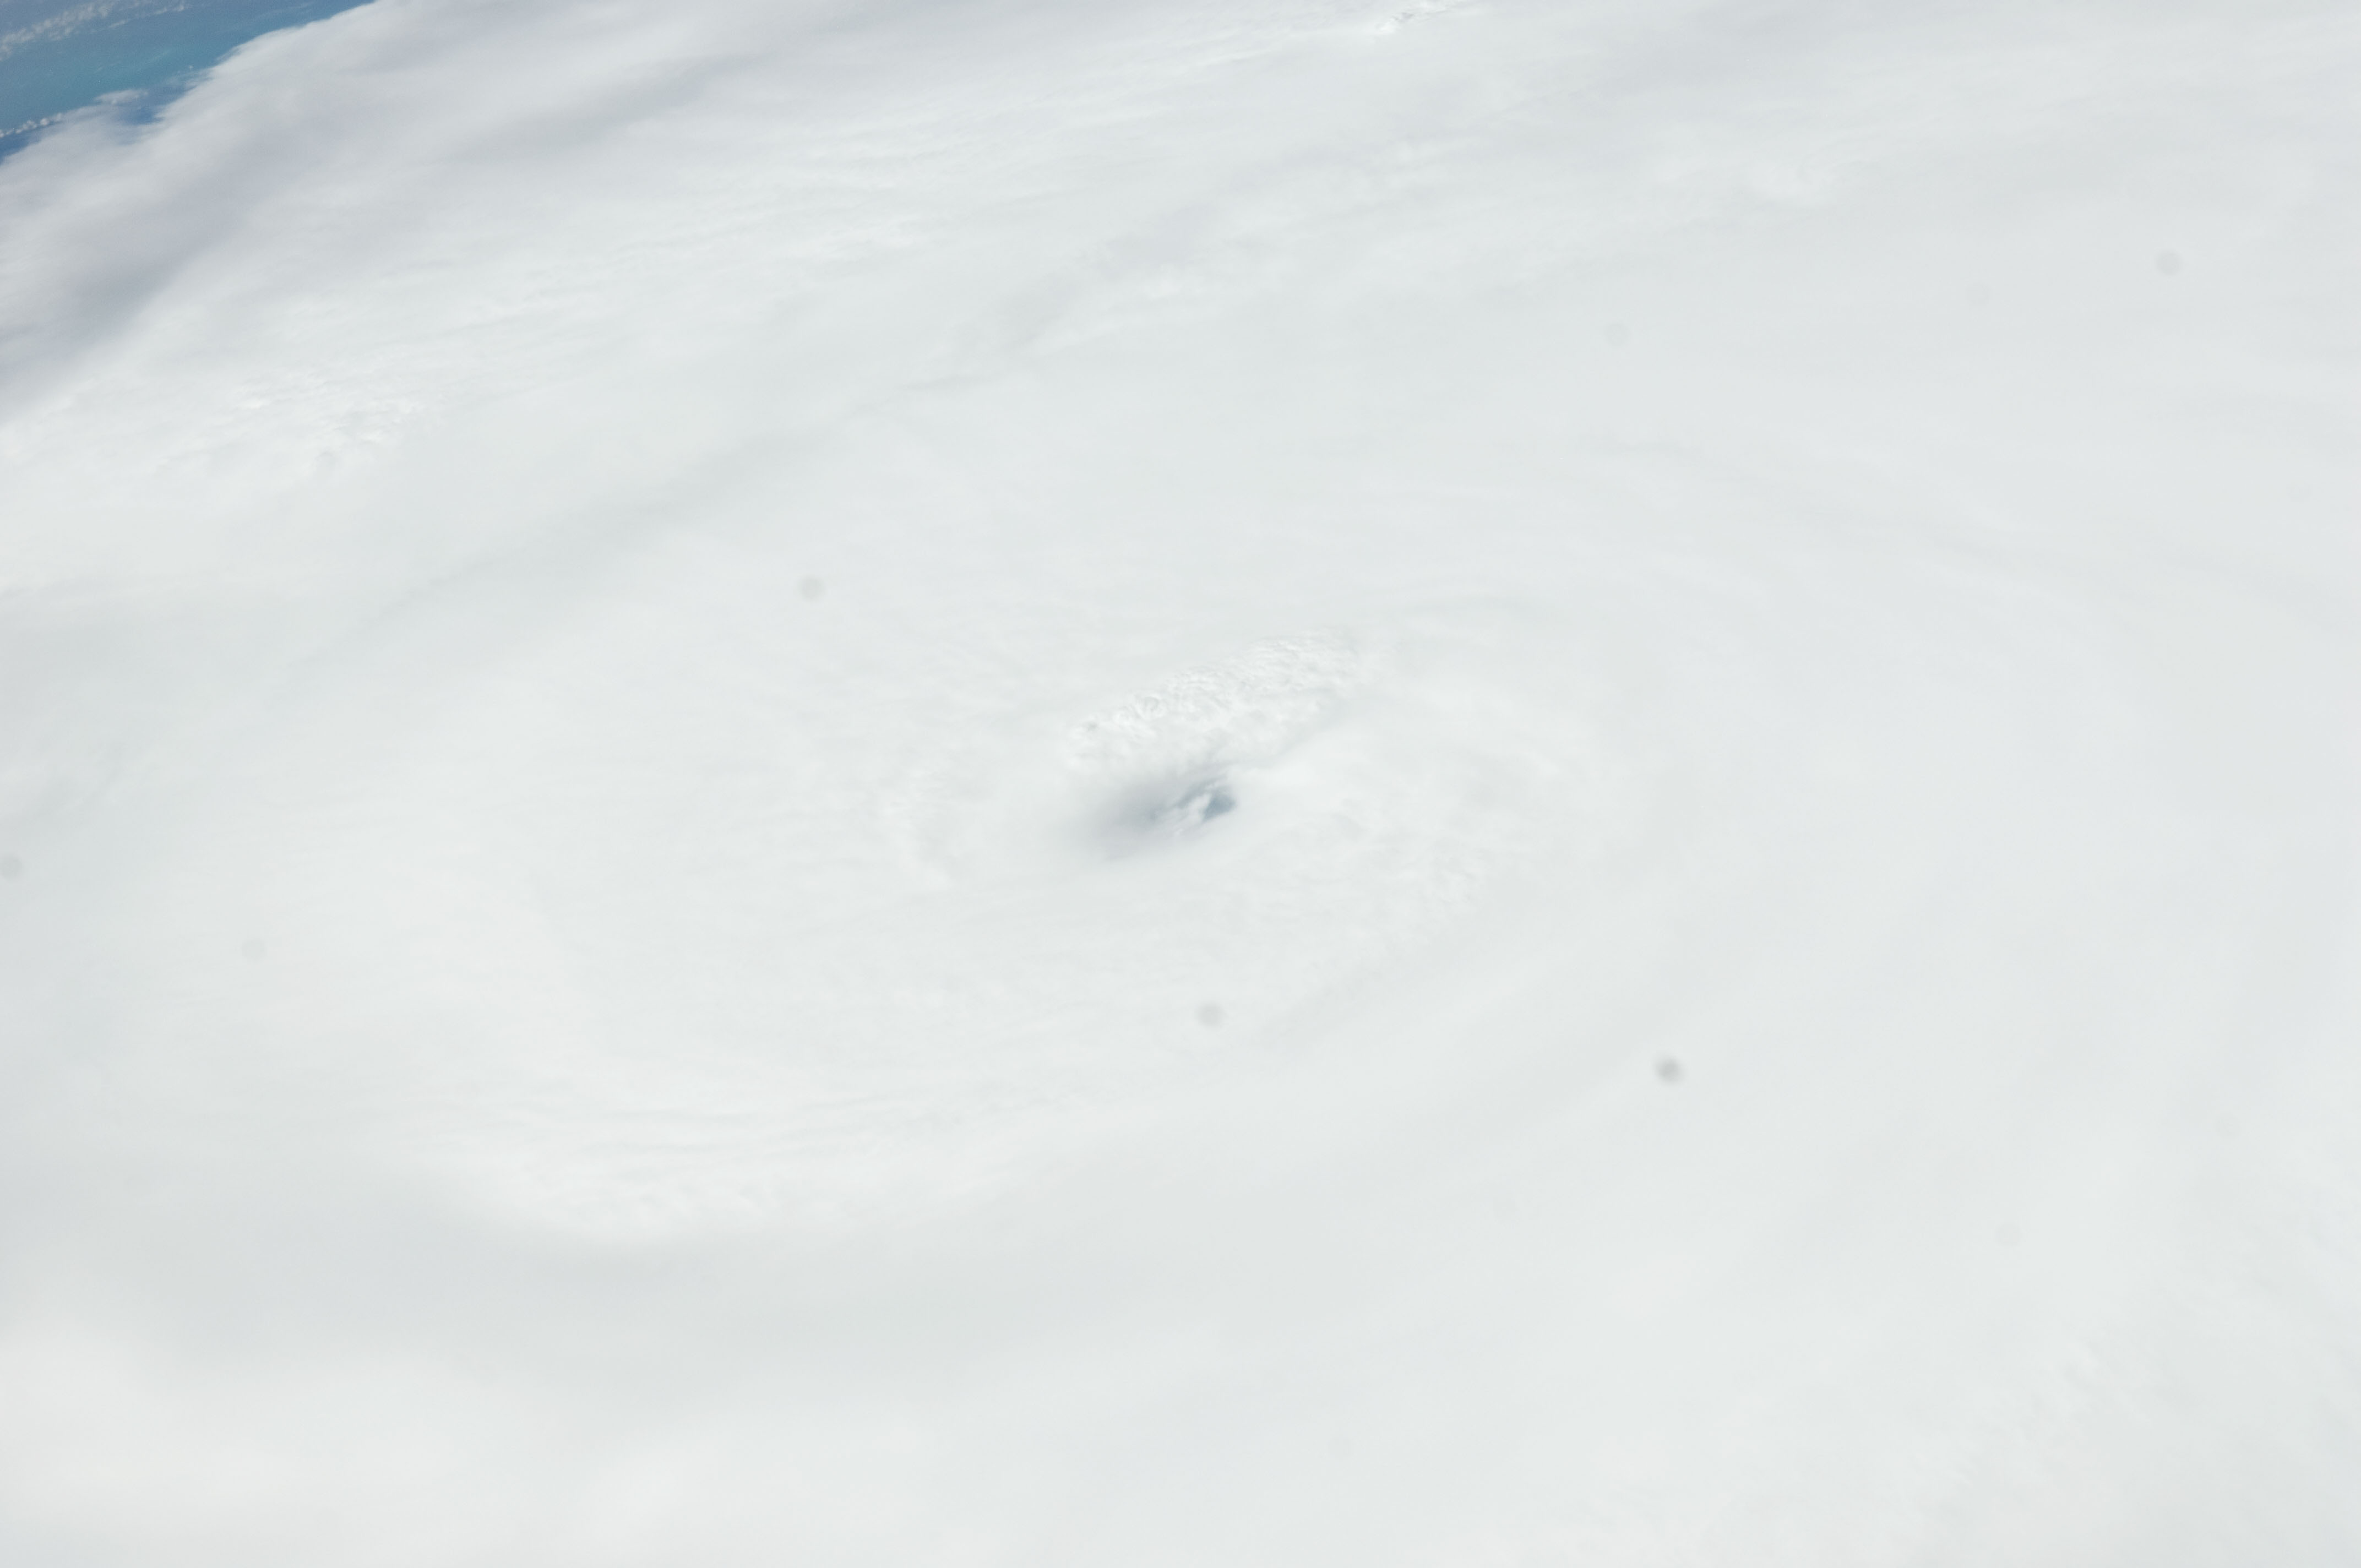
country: BAHAMAS
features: ATLANTIC O., HURRICANE IRENE, EYE
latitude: 23.0
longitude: -74.5
